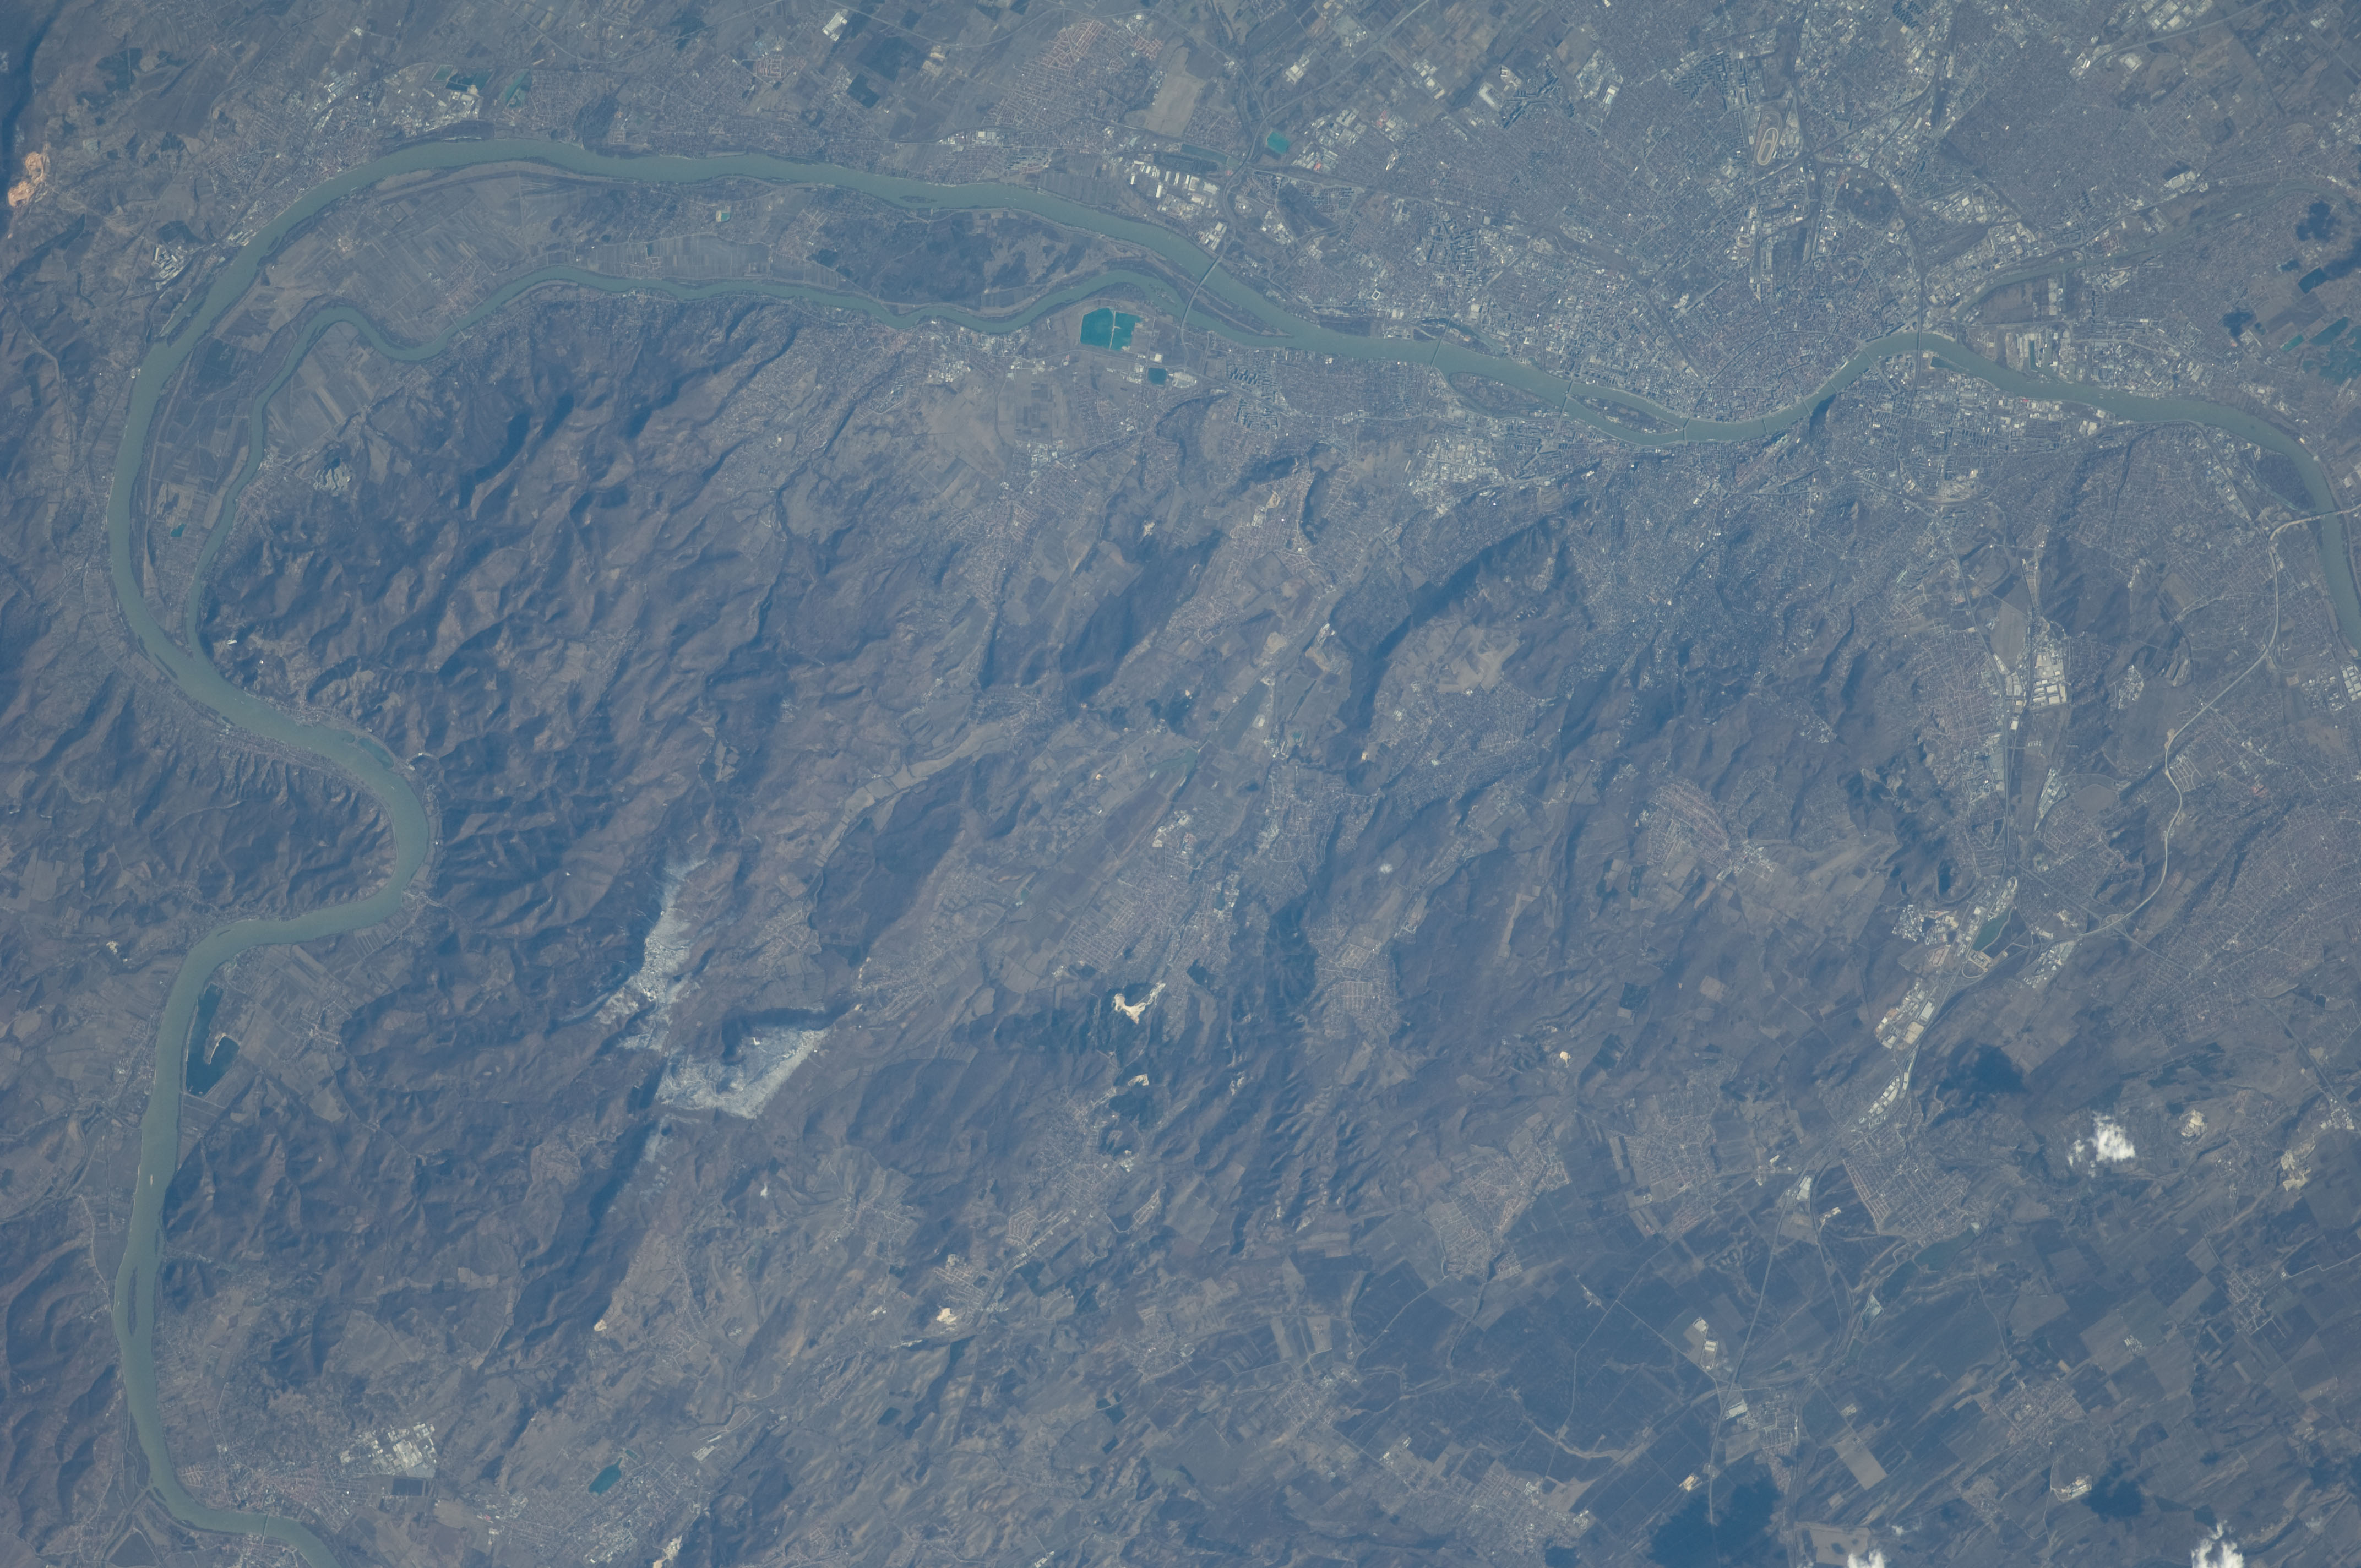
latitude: 47.6
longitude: 19.0
